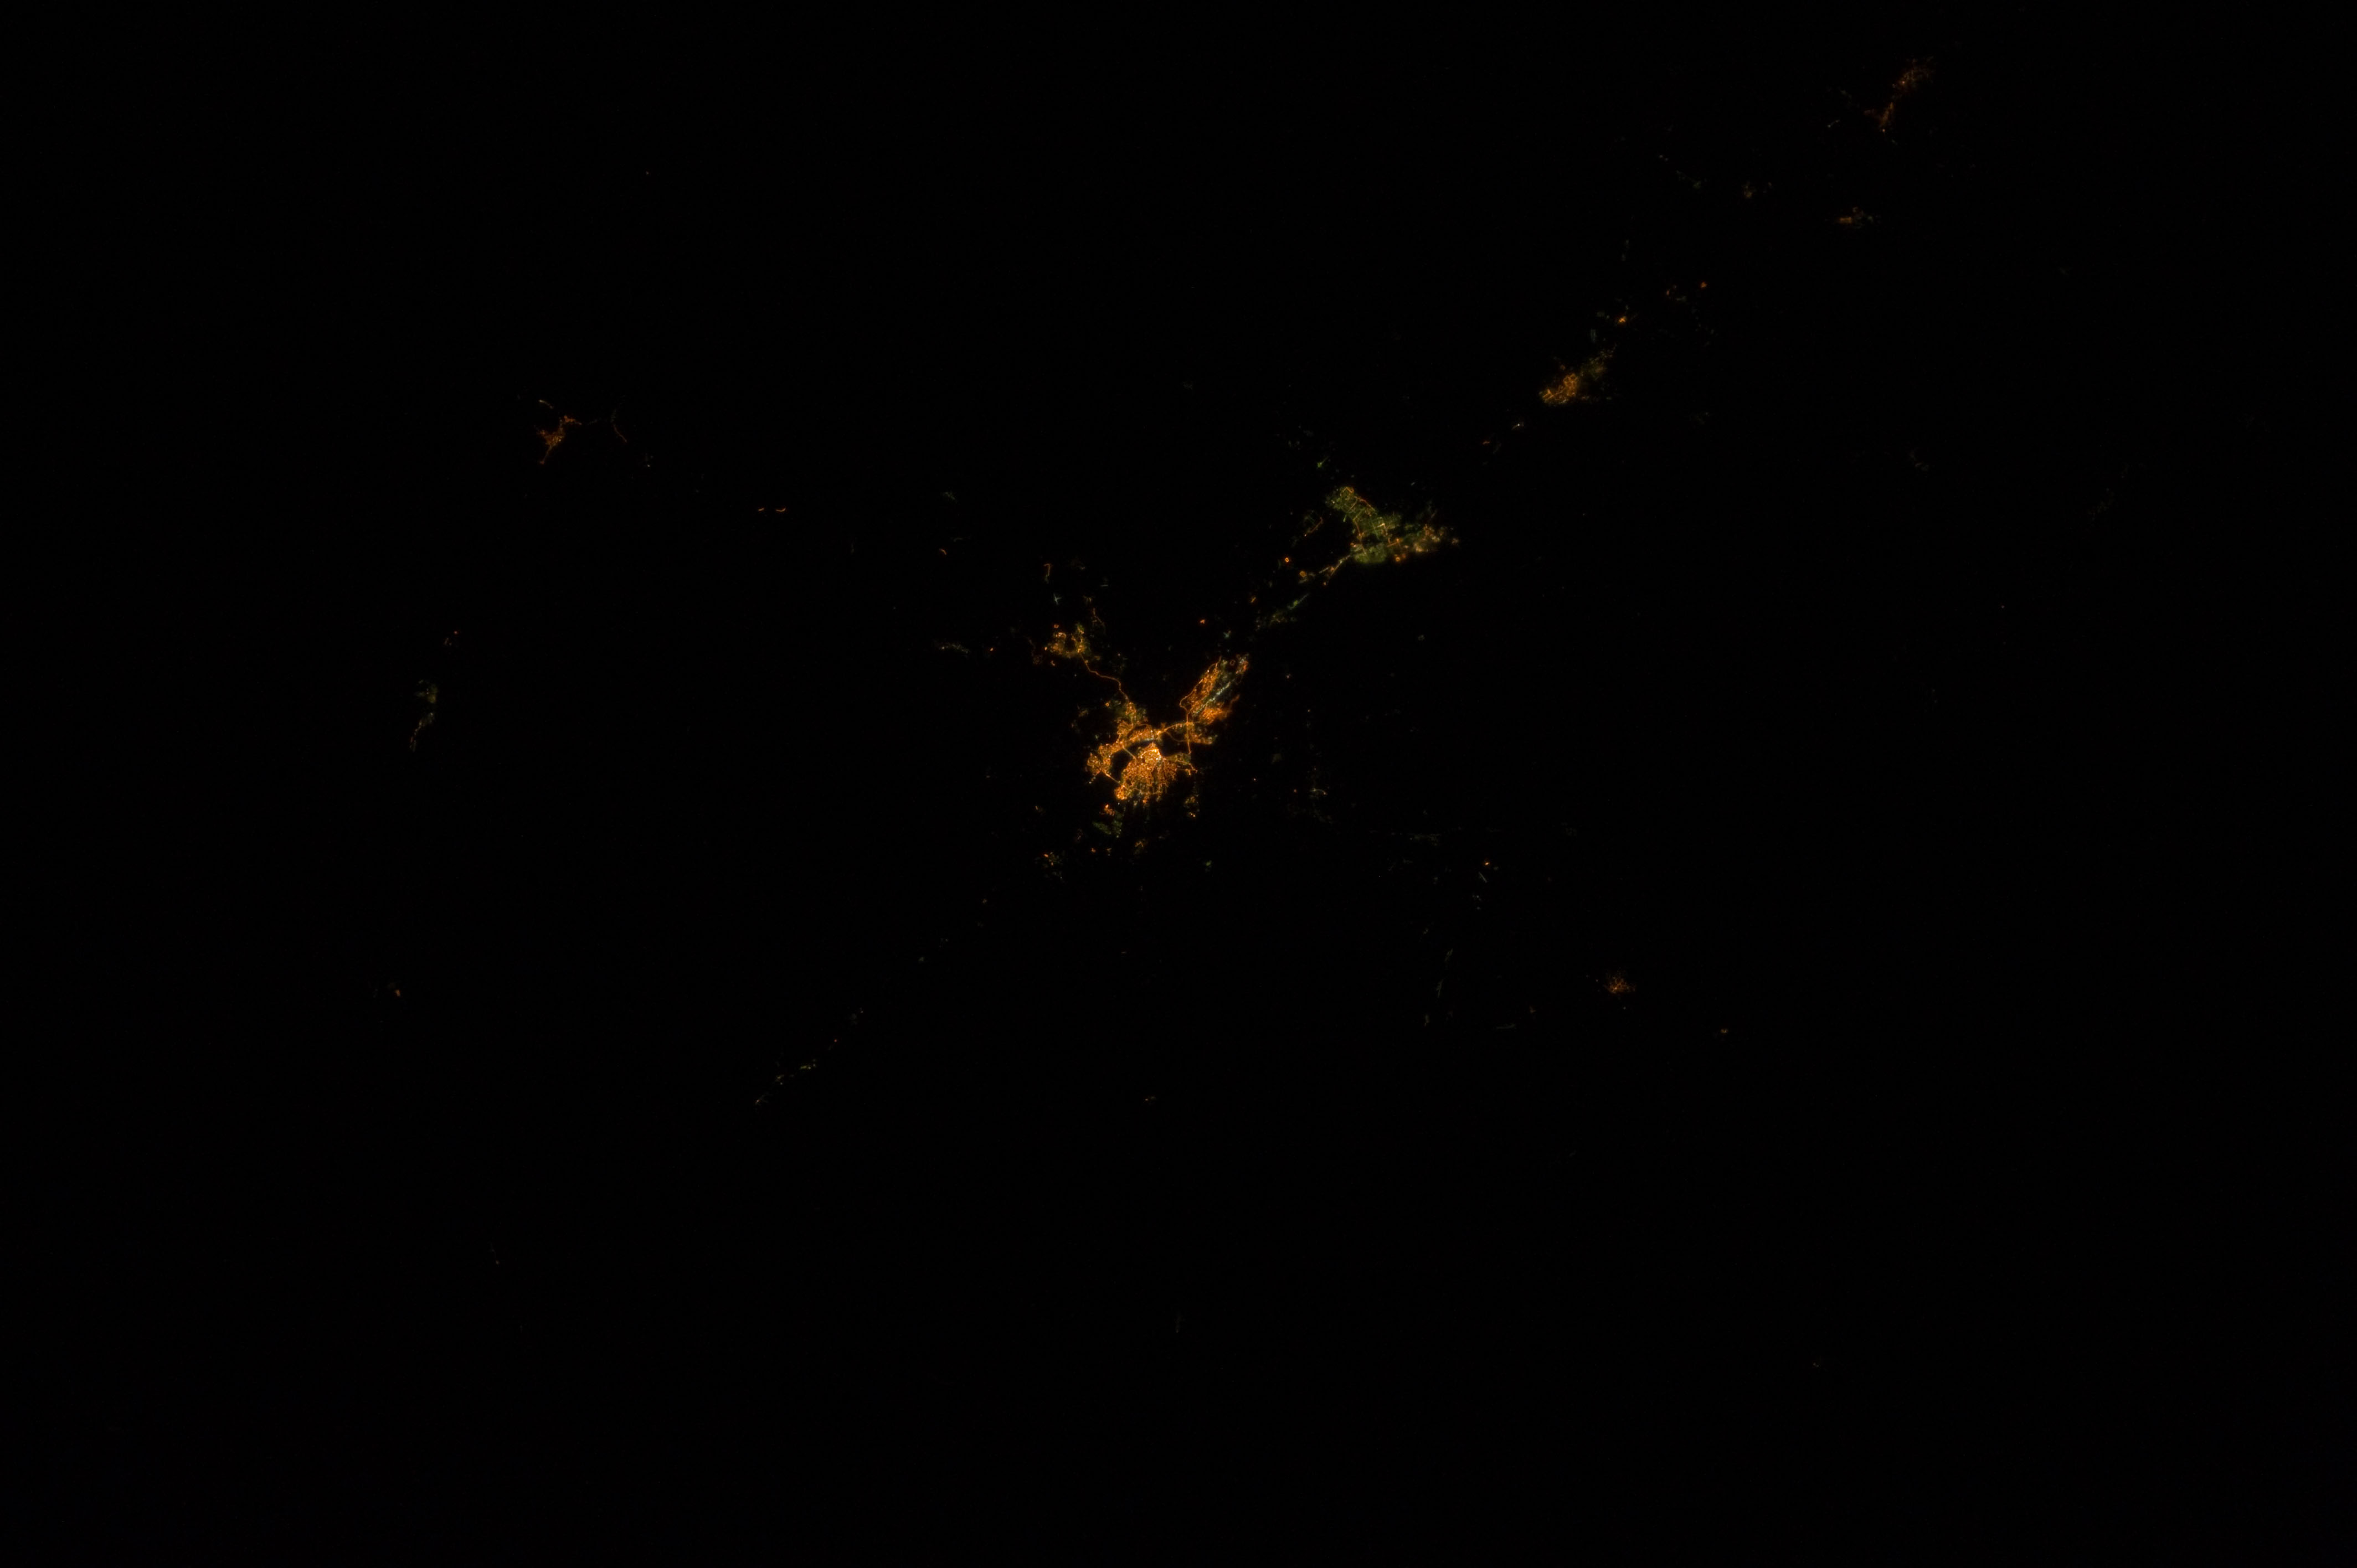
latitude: 52.3
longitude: 104.3
